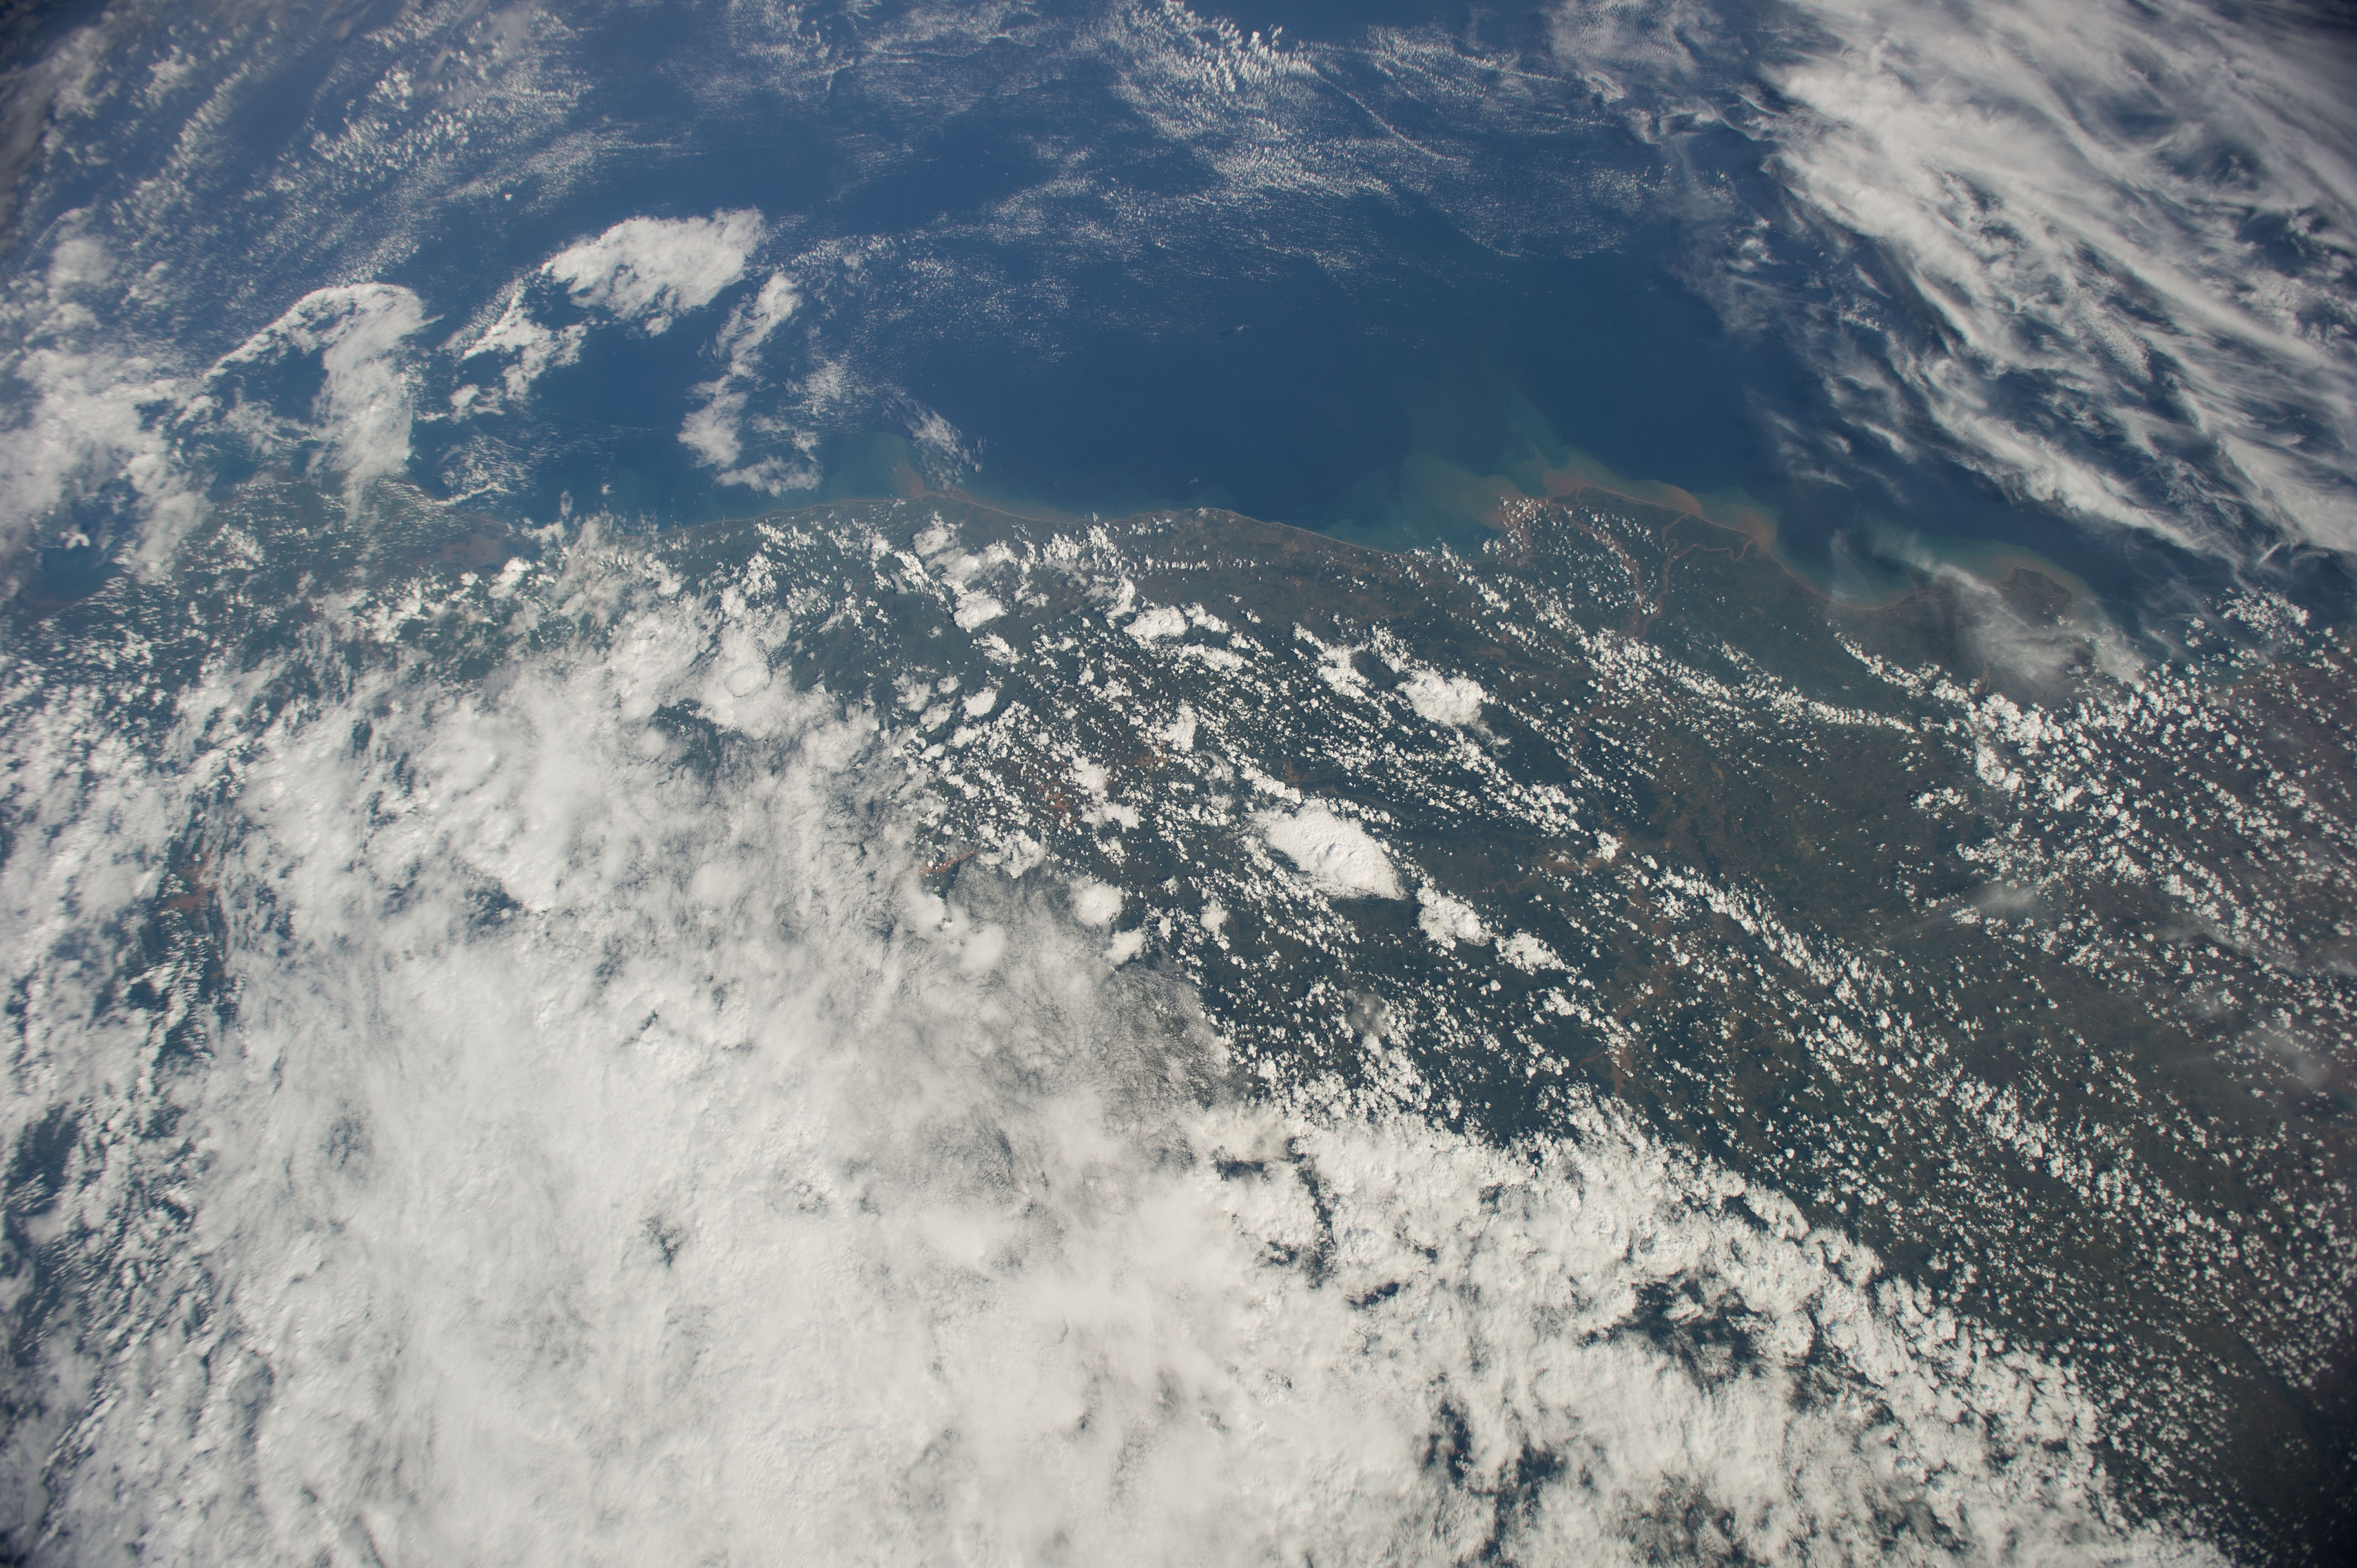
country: INDIA
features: BAY OF BENGAL, COAST OF INDIA
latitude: 18.5
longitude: 82.5
